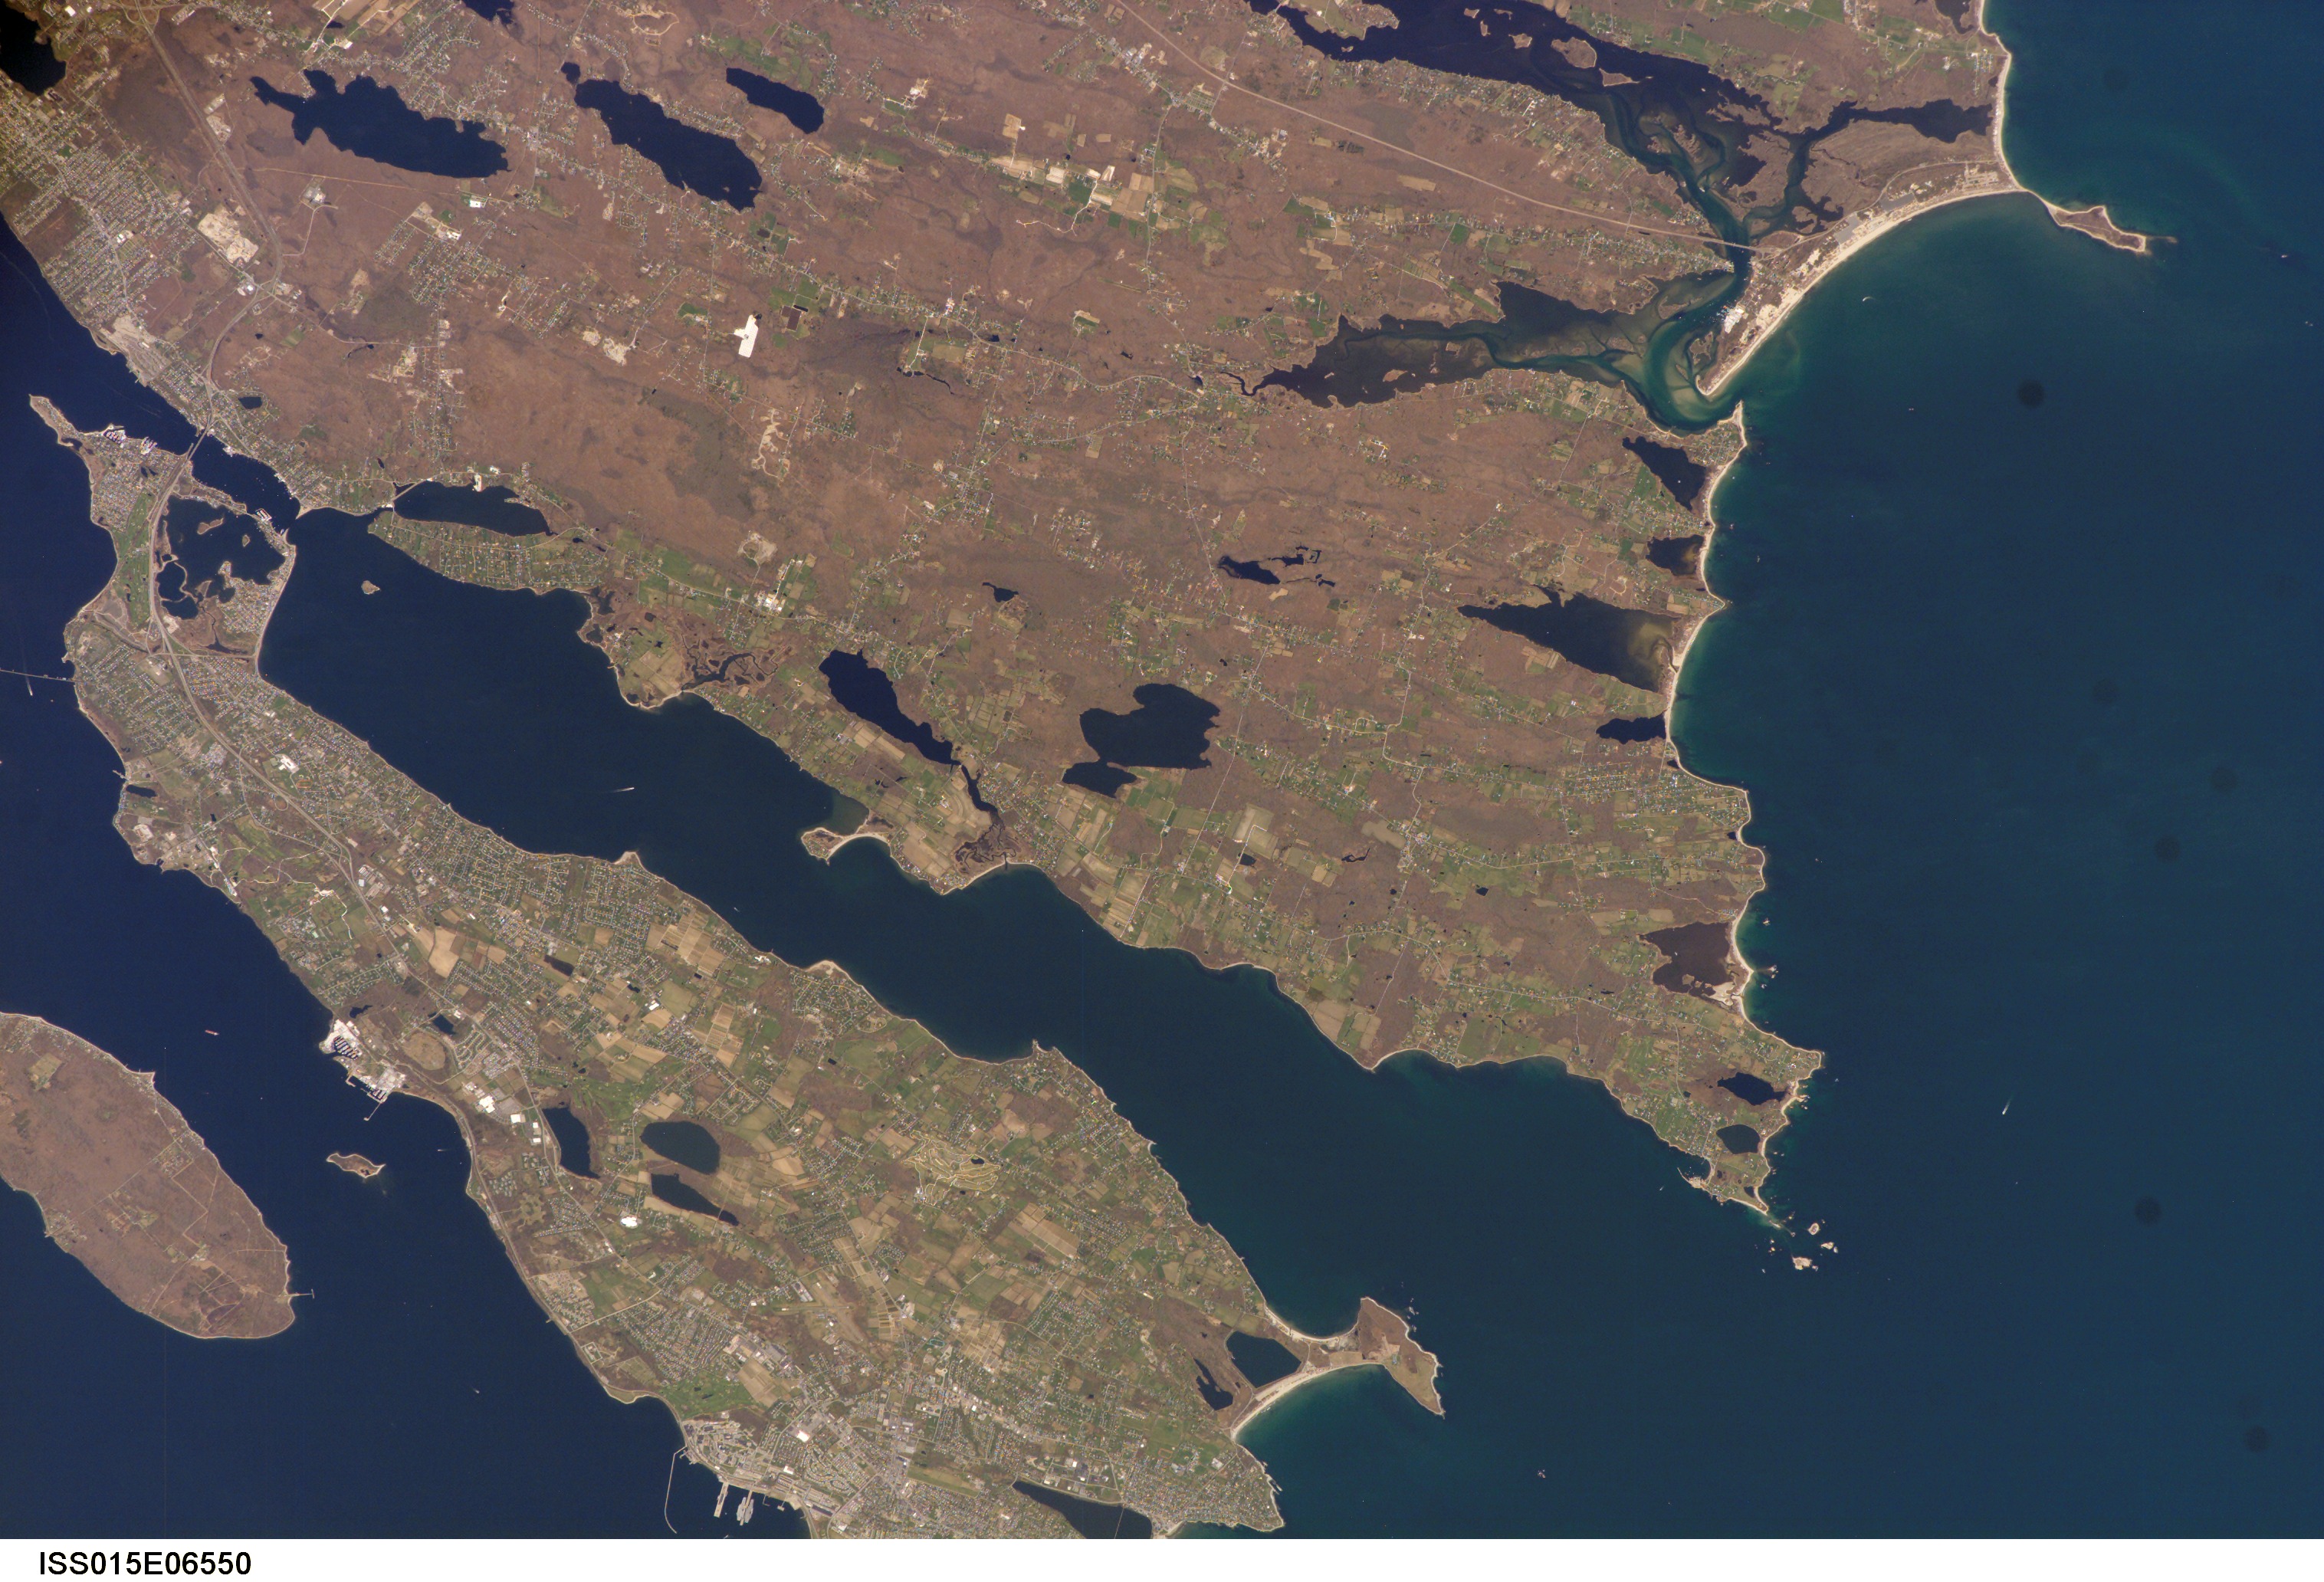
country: USA-RHODE ISLAND
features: SAKONNET R., RHODE I., LAKES
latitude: 41.5
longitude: -71.2
